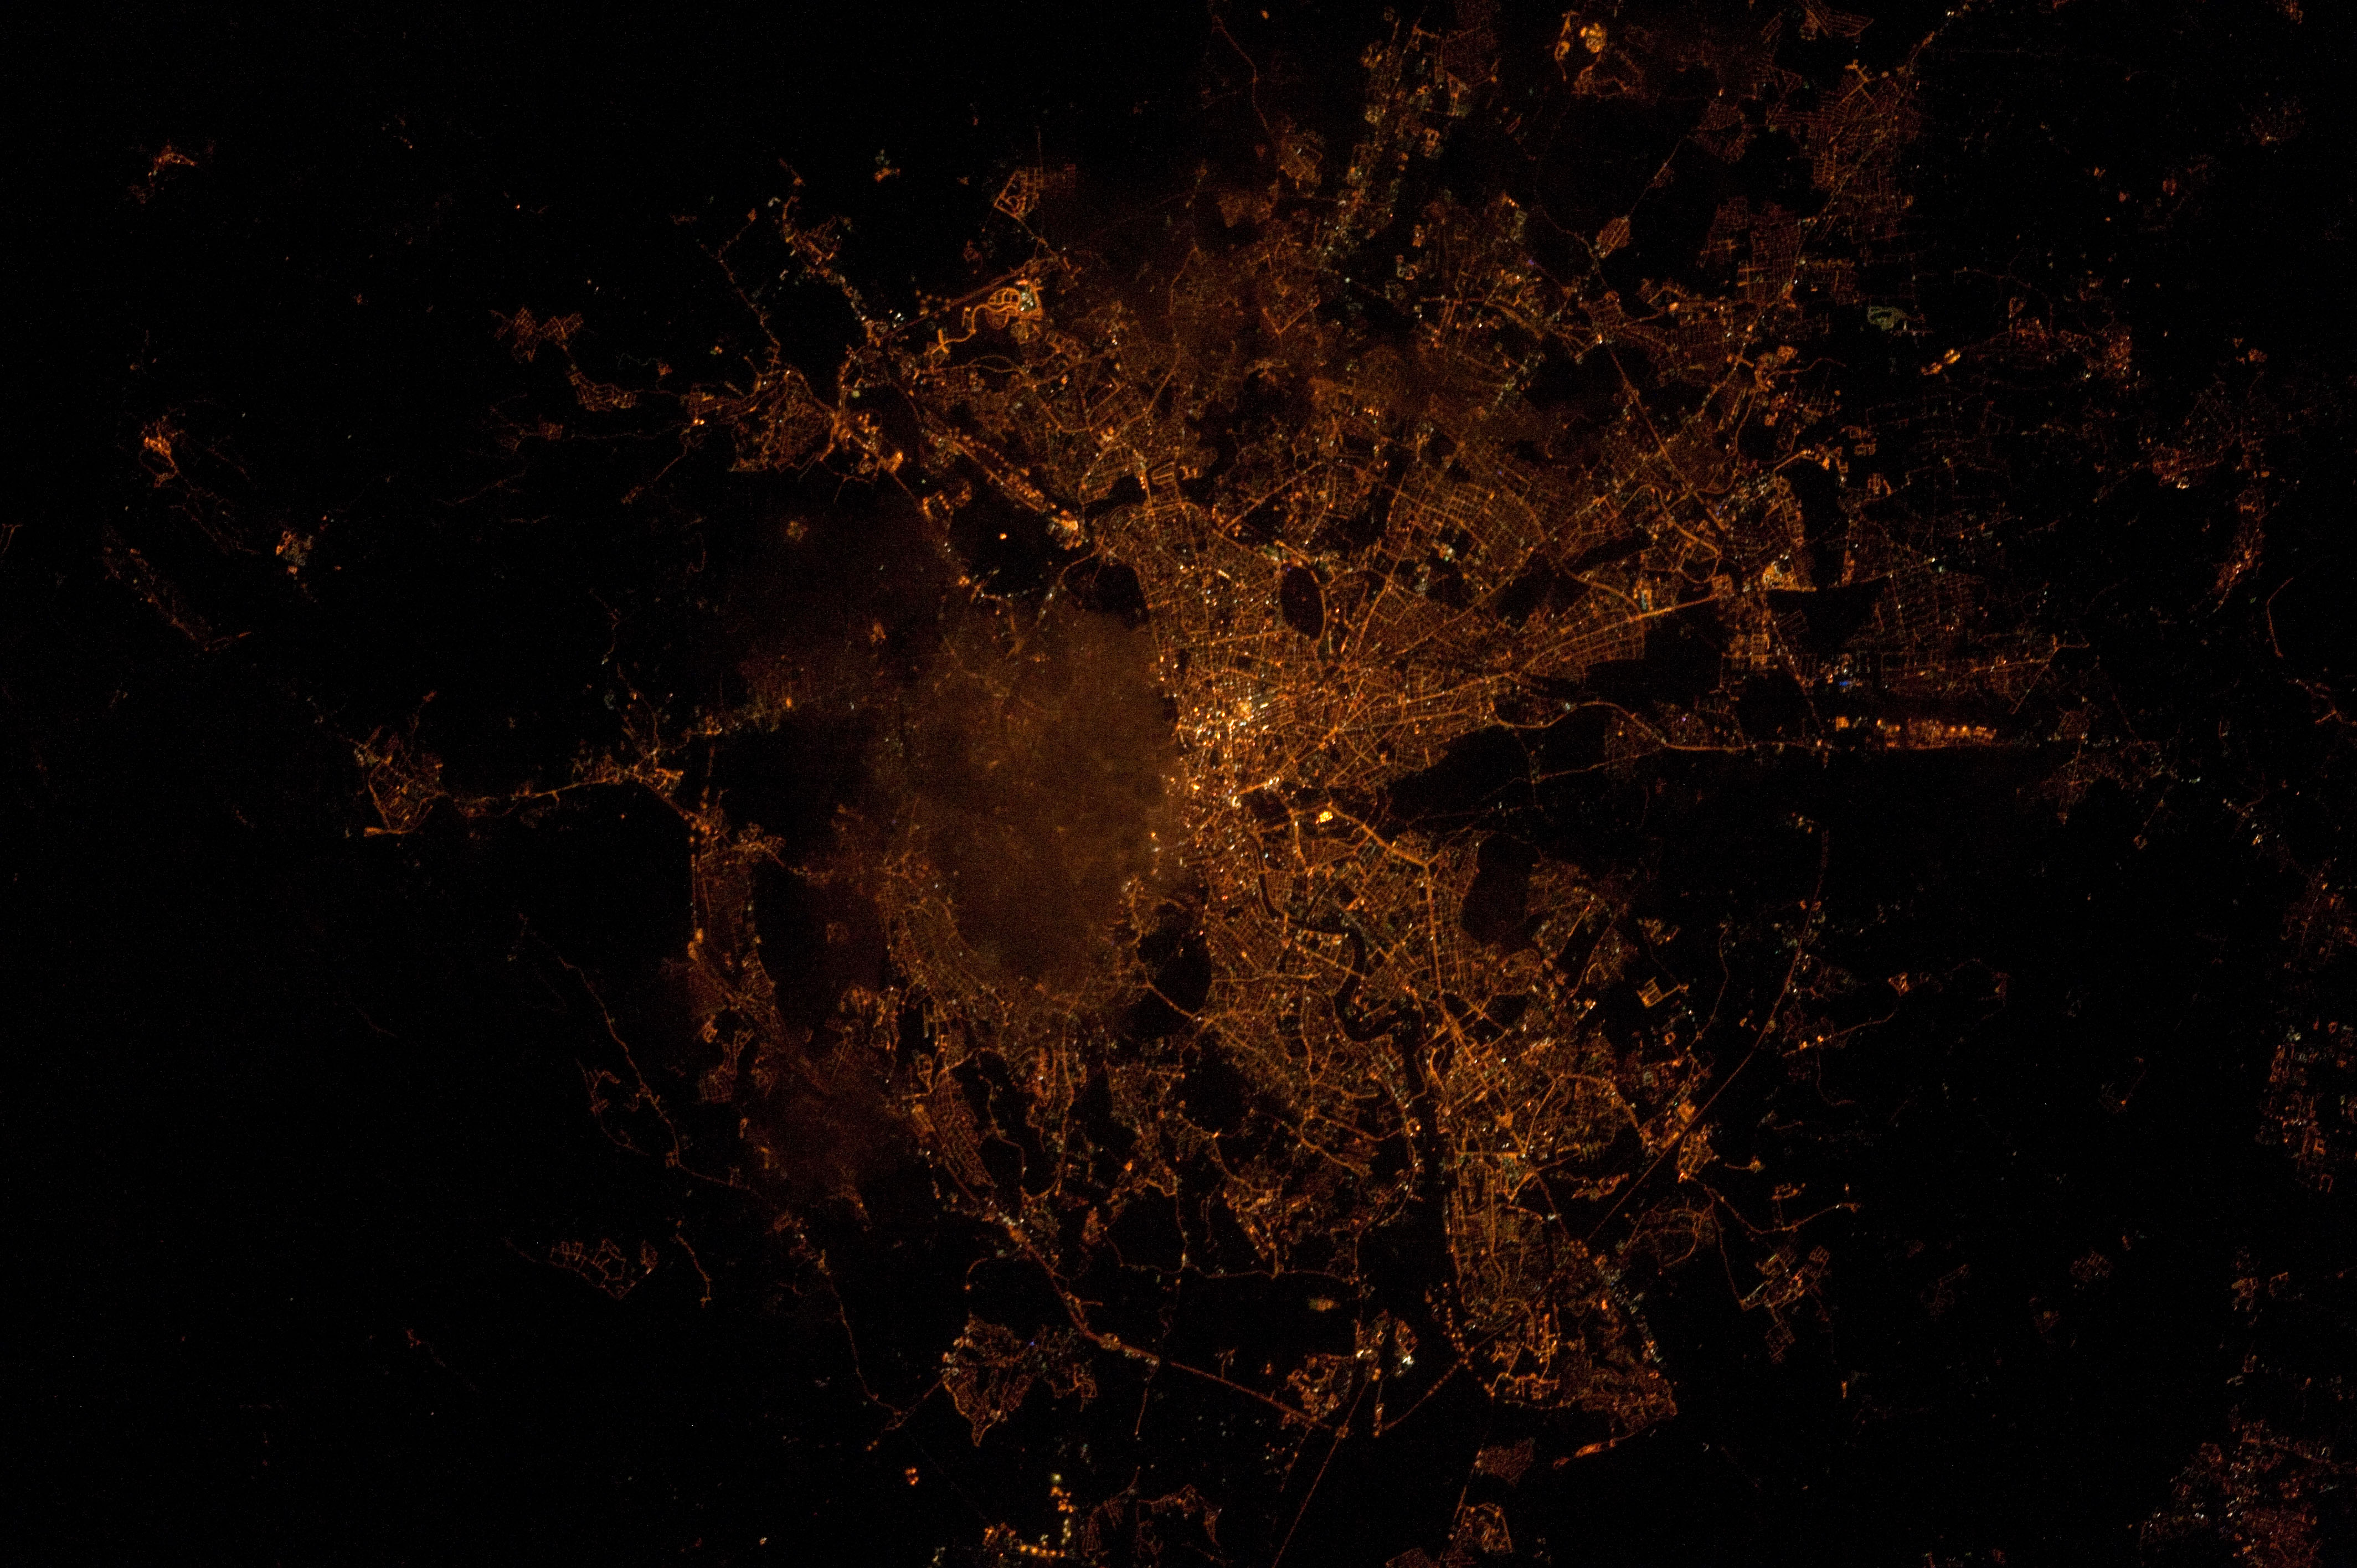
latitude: 41.9
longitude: 12.5
